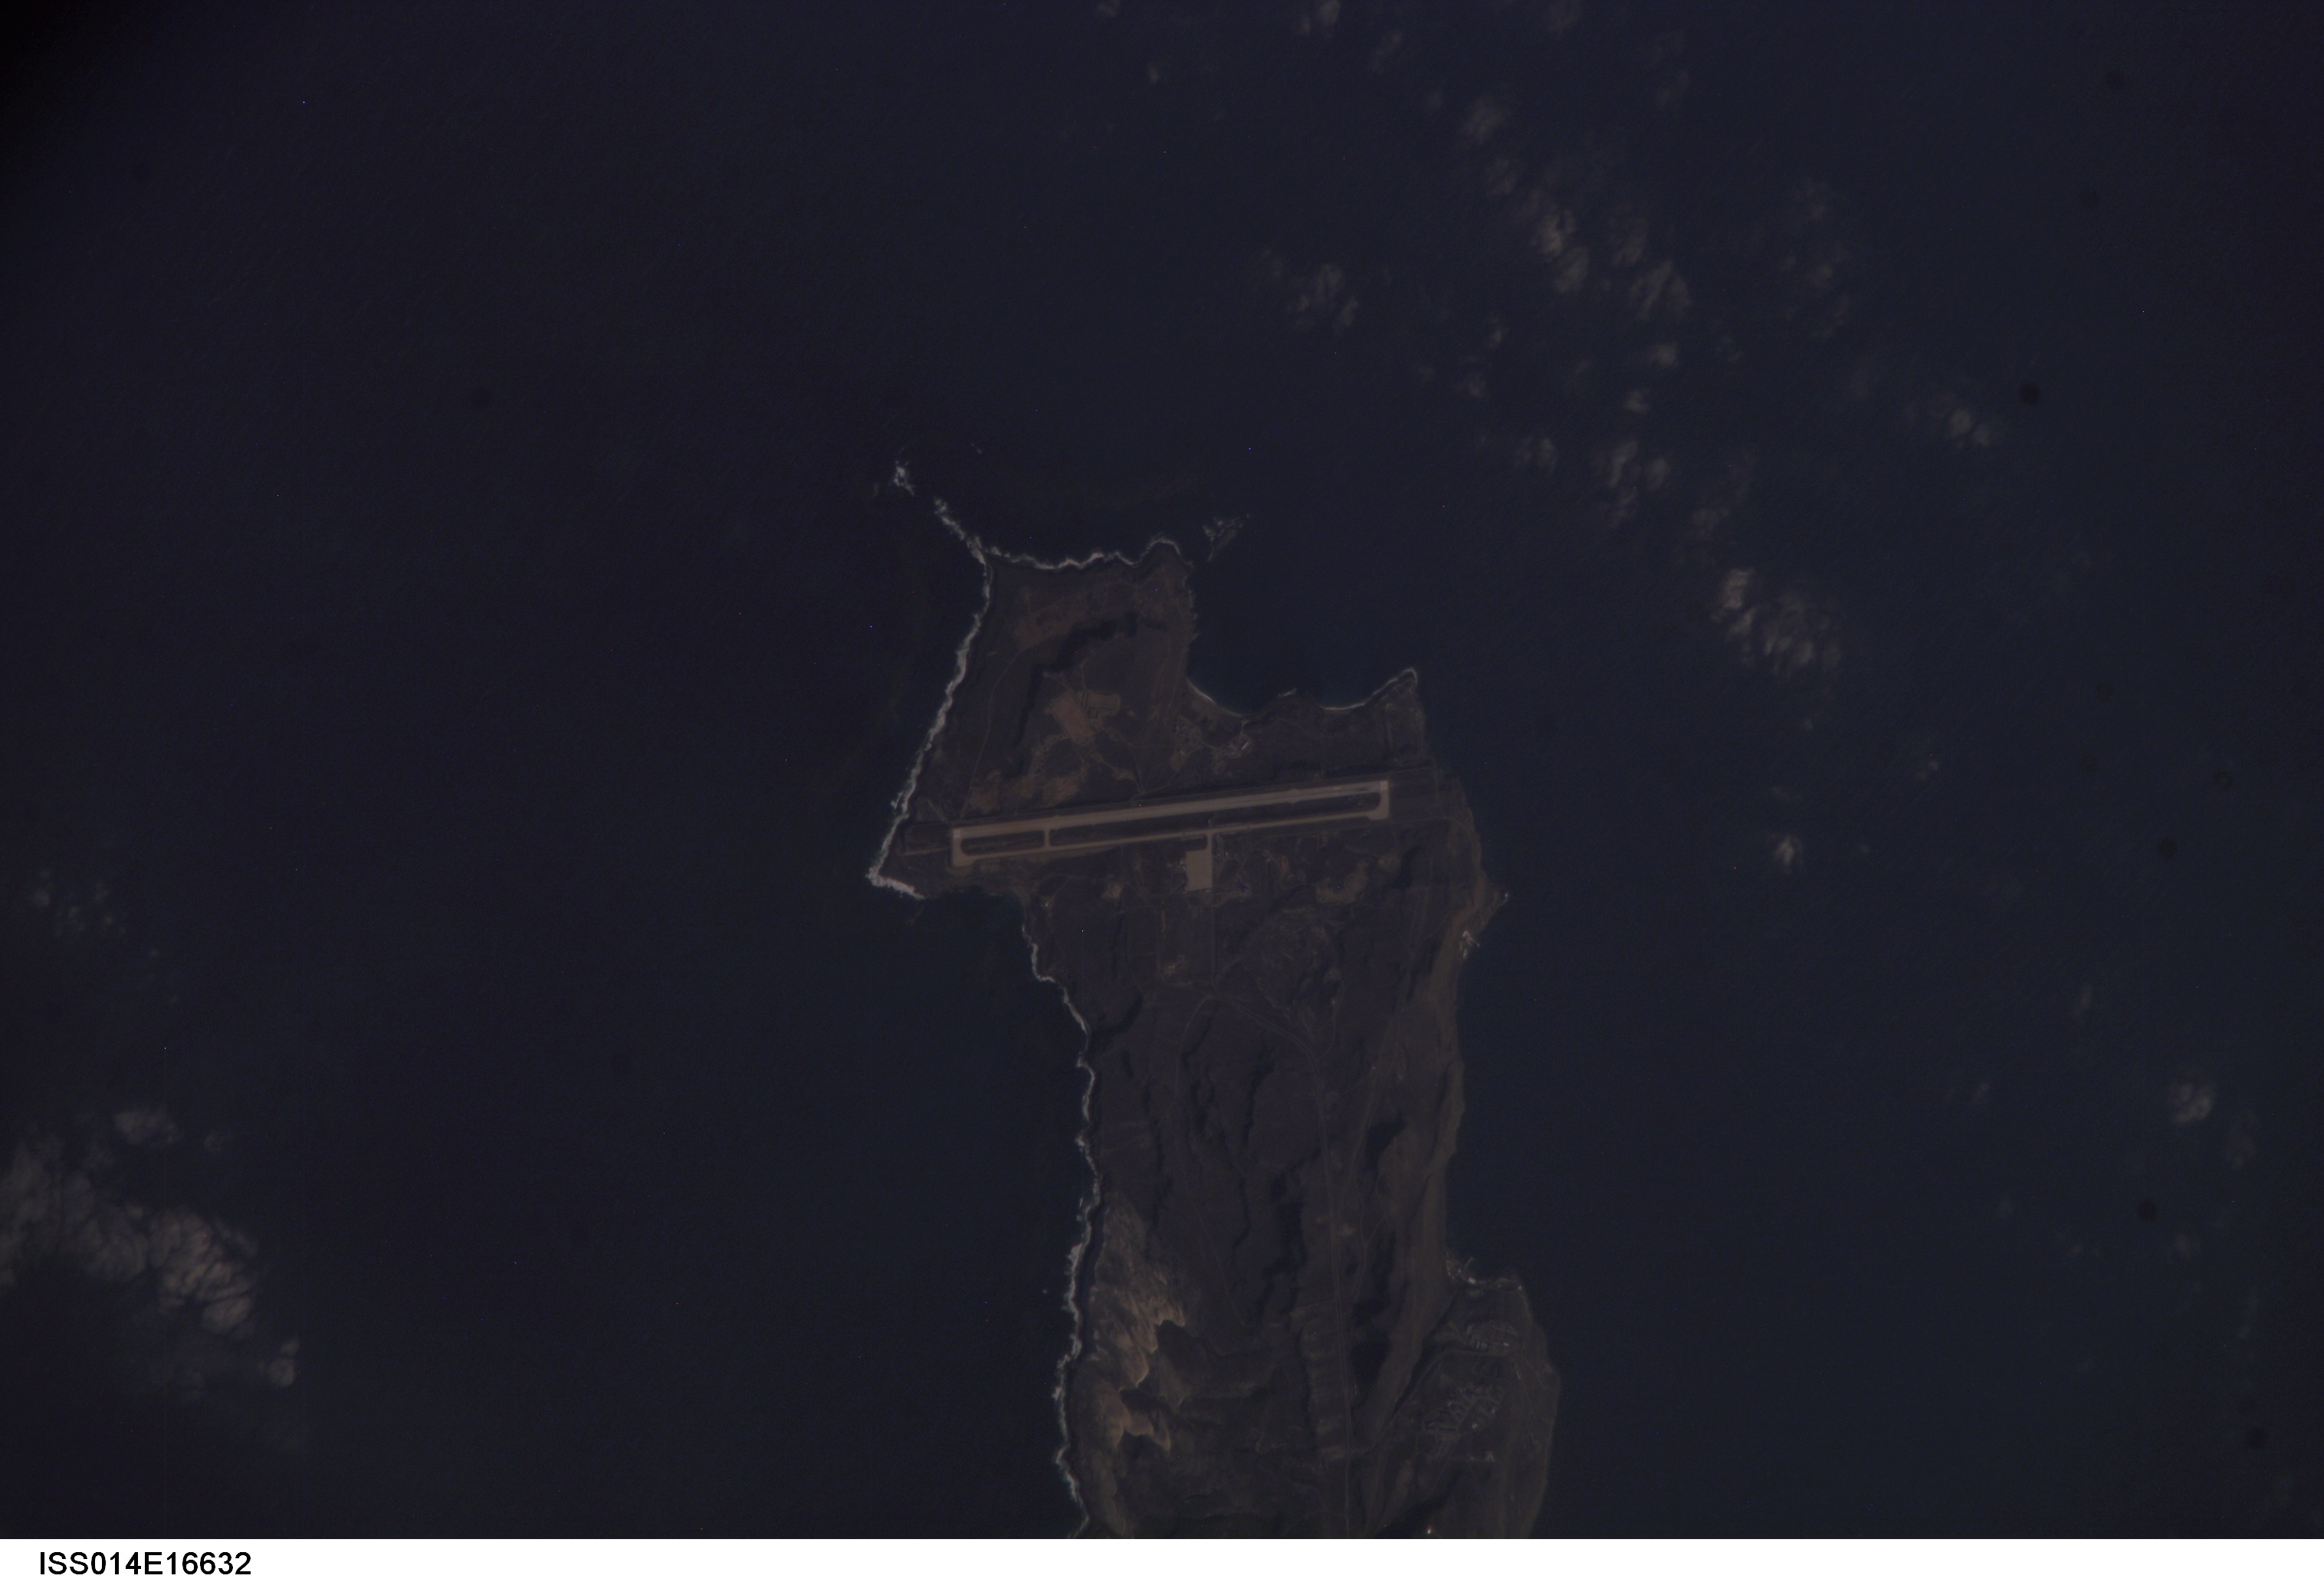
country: USA-CALIFORNIA
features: AIRPORT, N. SAN CLEMENTE I.
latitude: 33.0
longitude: -118.6
